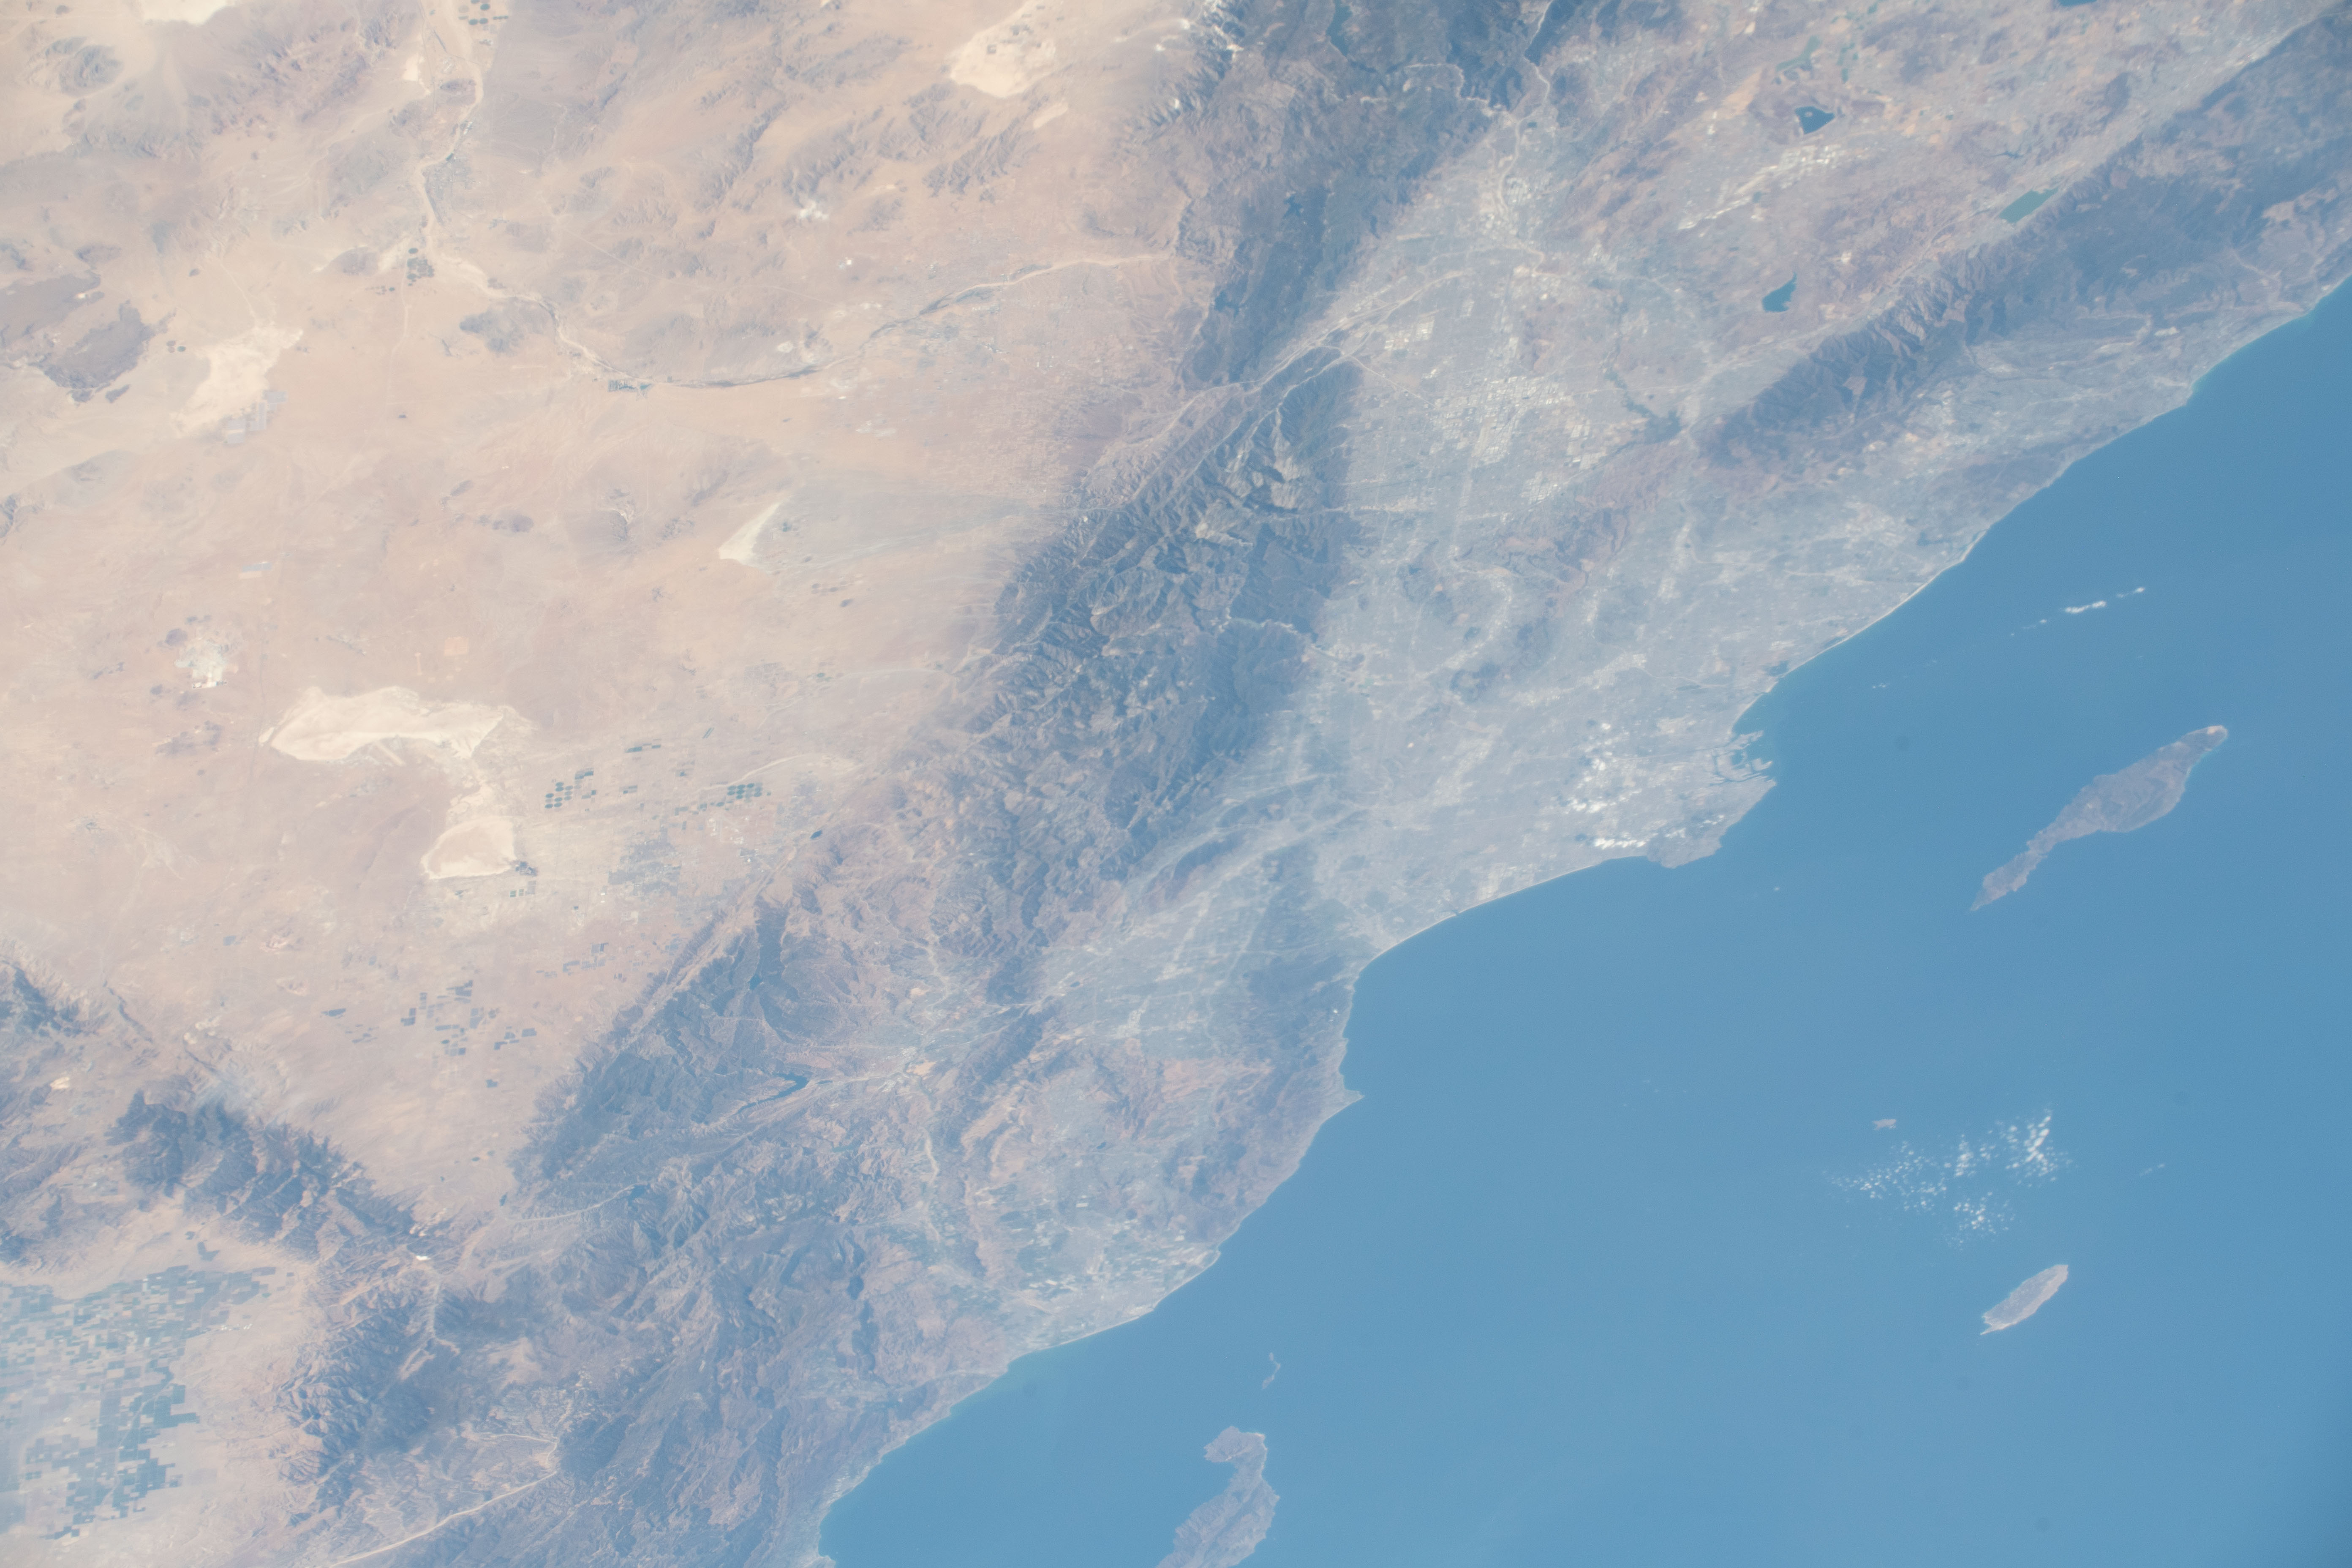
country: USA-CALIFORNIA
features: DUME CANYON, SANTA CRUZ ISLAND, SANTA ROSA ISLAND, LOS ANGELES, MOUNT SAN ANTONIO
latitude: 34.2
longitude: -118.3
